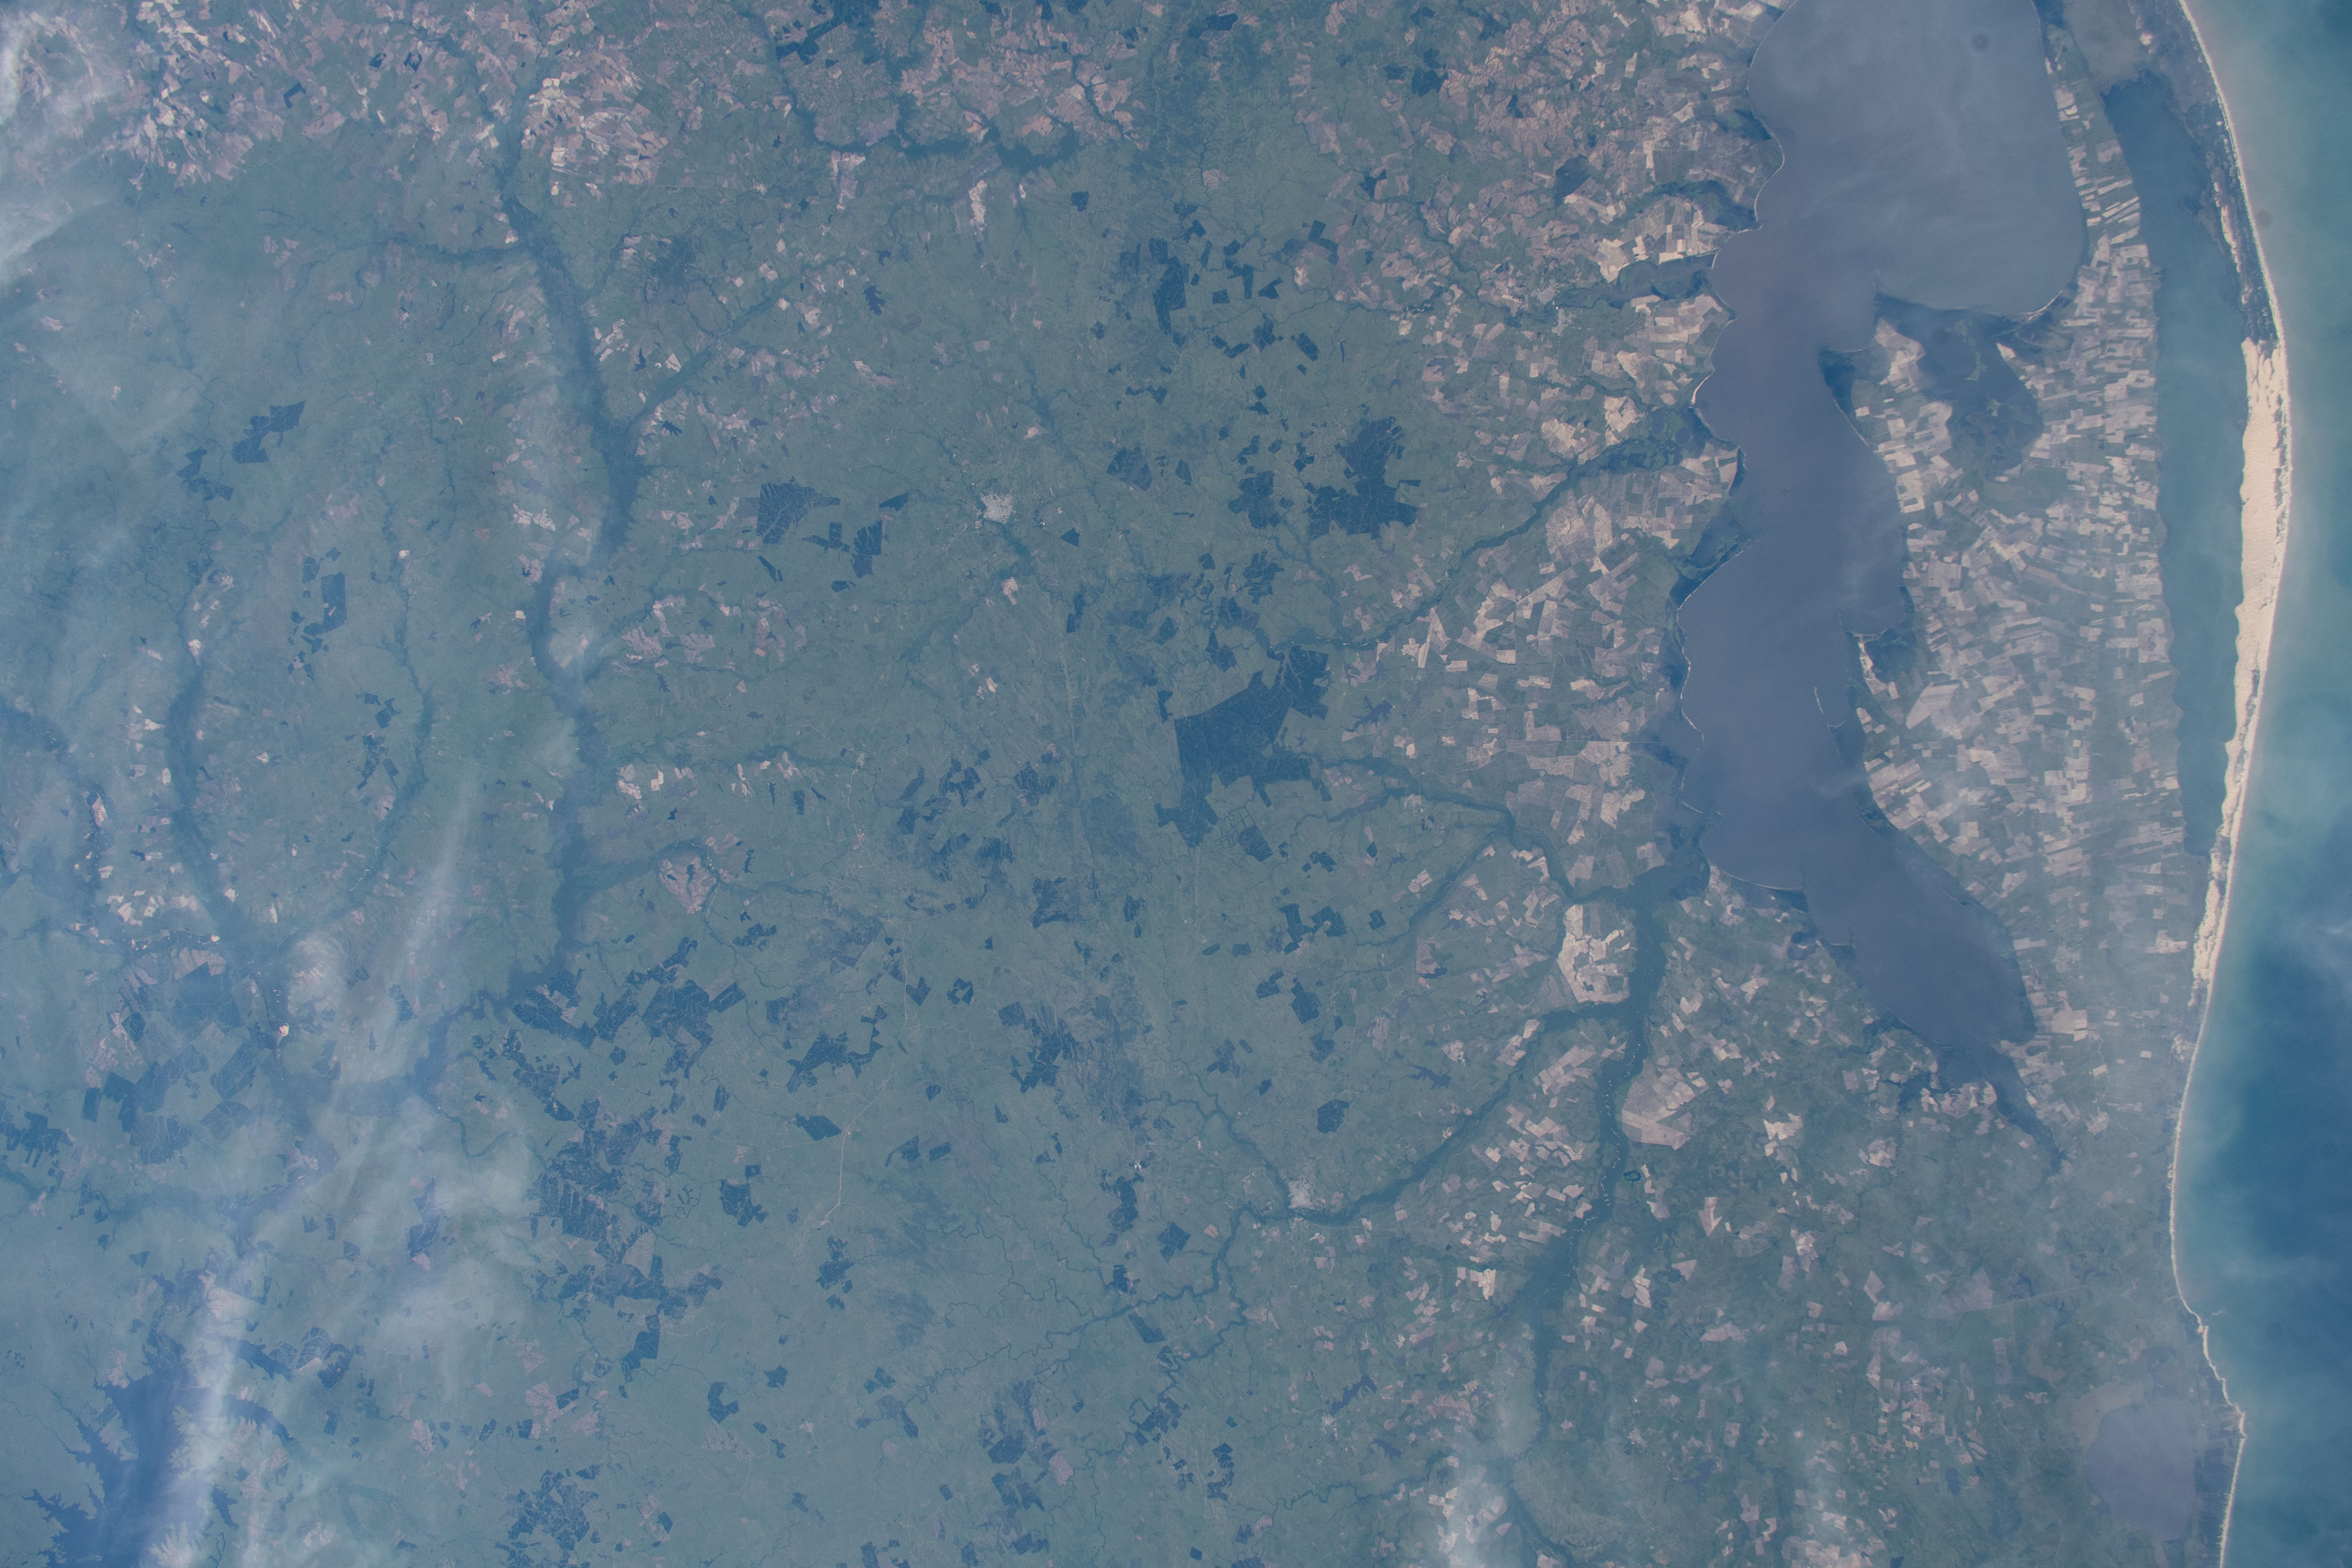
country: URUGUAY
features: LAGOA MIRIM, LAGOA MANGUEIRA, CUCHILLA GRANDE MOUNTAINS
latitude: -32.5
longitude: -54.0
